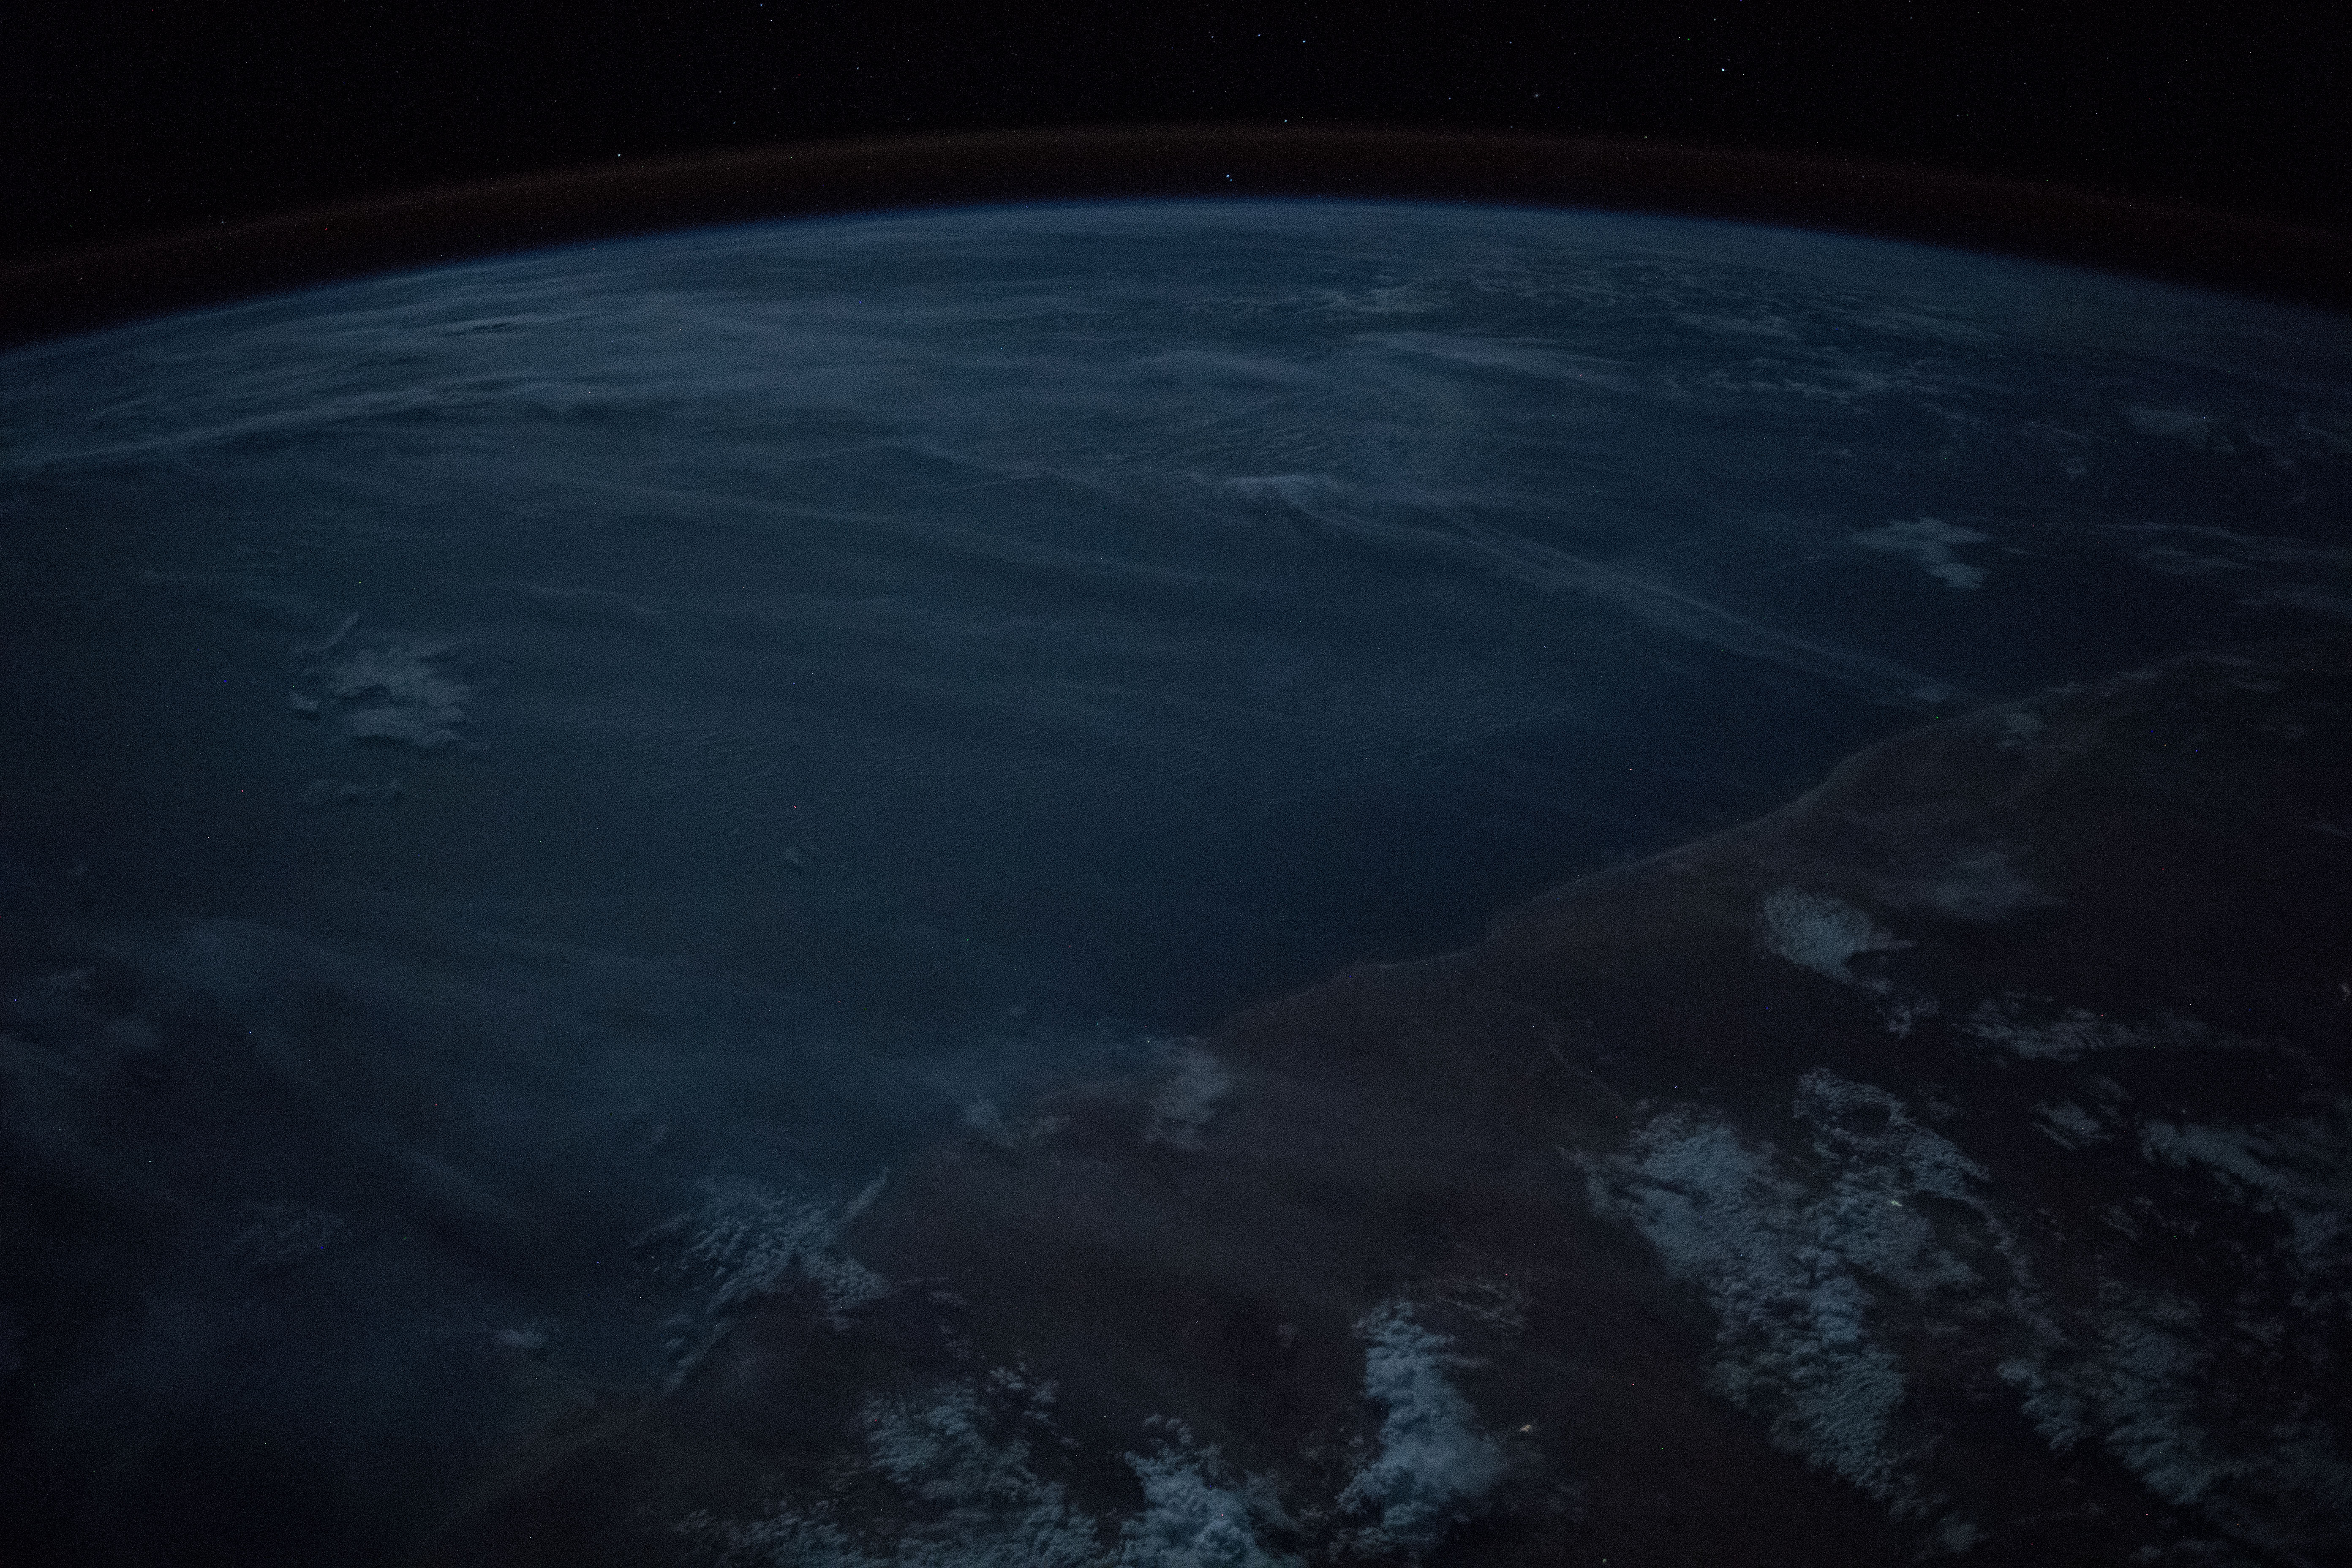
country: SOMALIA
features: EYL CITY, EYL PARK, BANDAR BEYLA TOWN, HAFUN TOWN, NIGHT, EARTH LIMB
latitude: 7.3
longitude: 50.3
